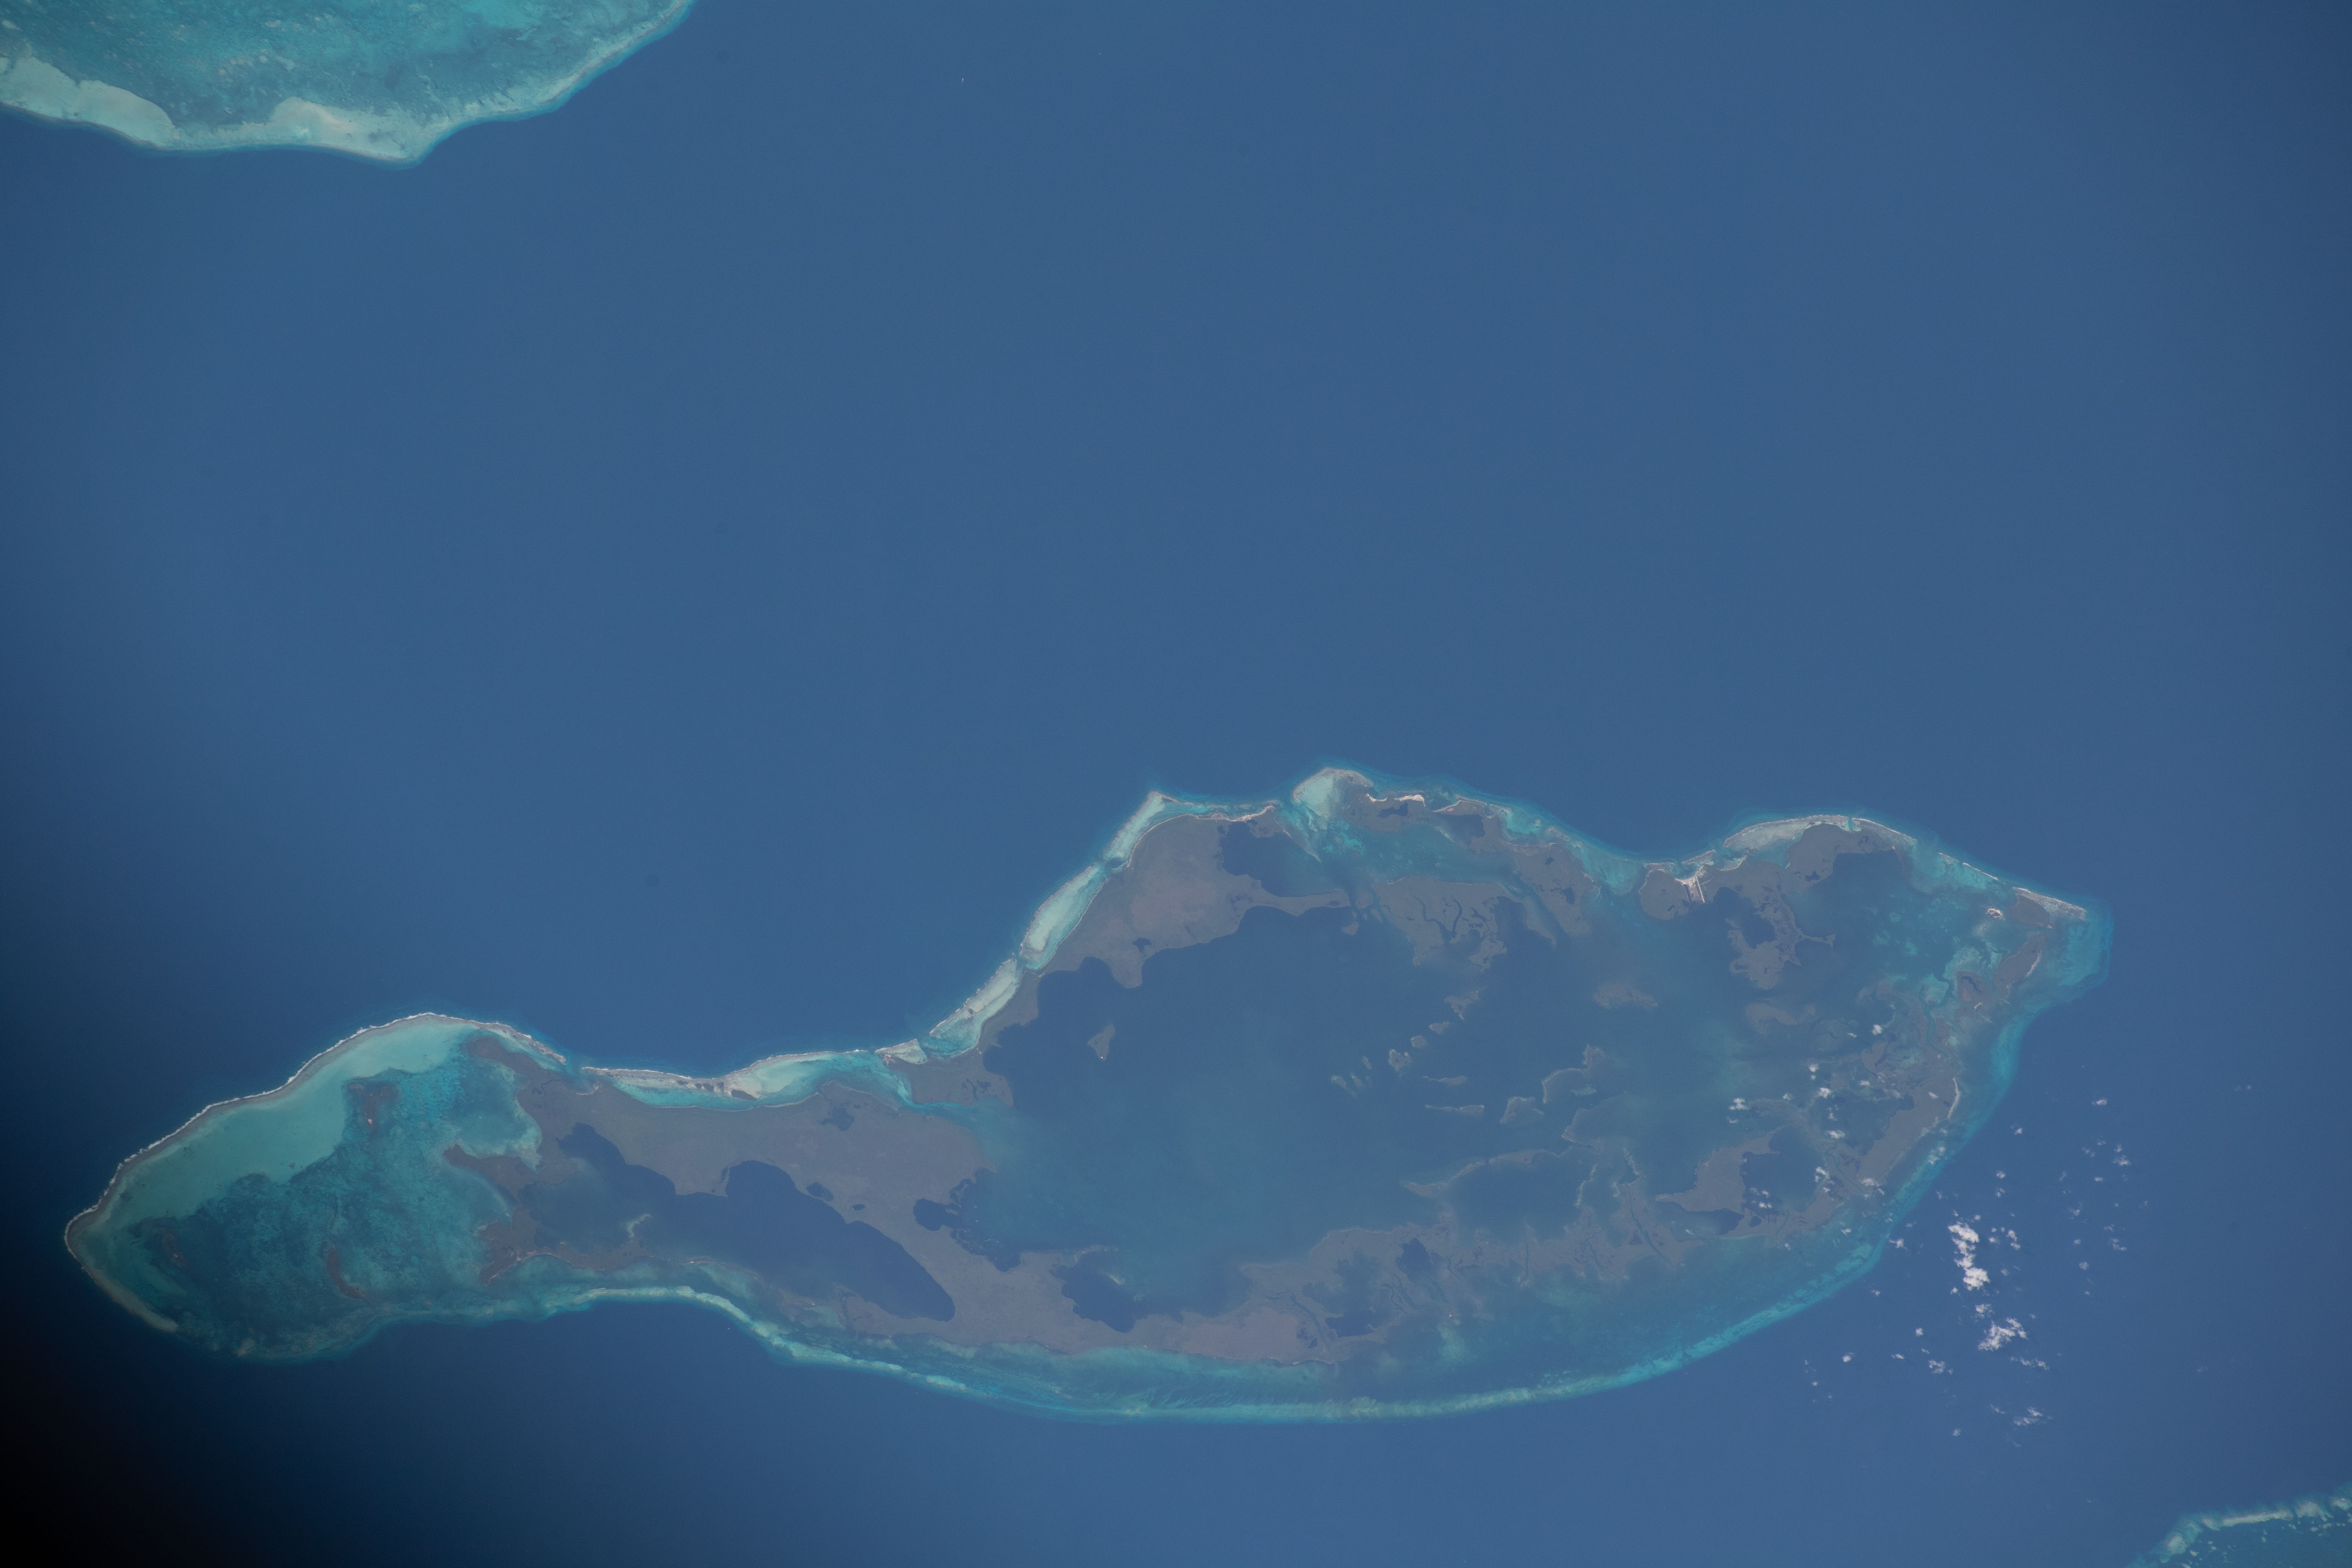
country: BELIZE
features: TURNEFFE ISLANDS, ISS
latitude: 17.4
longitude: -87.8
